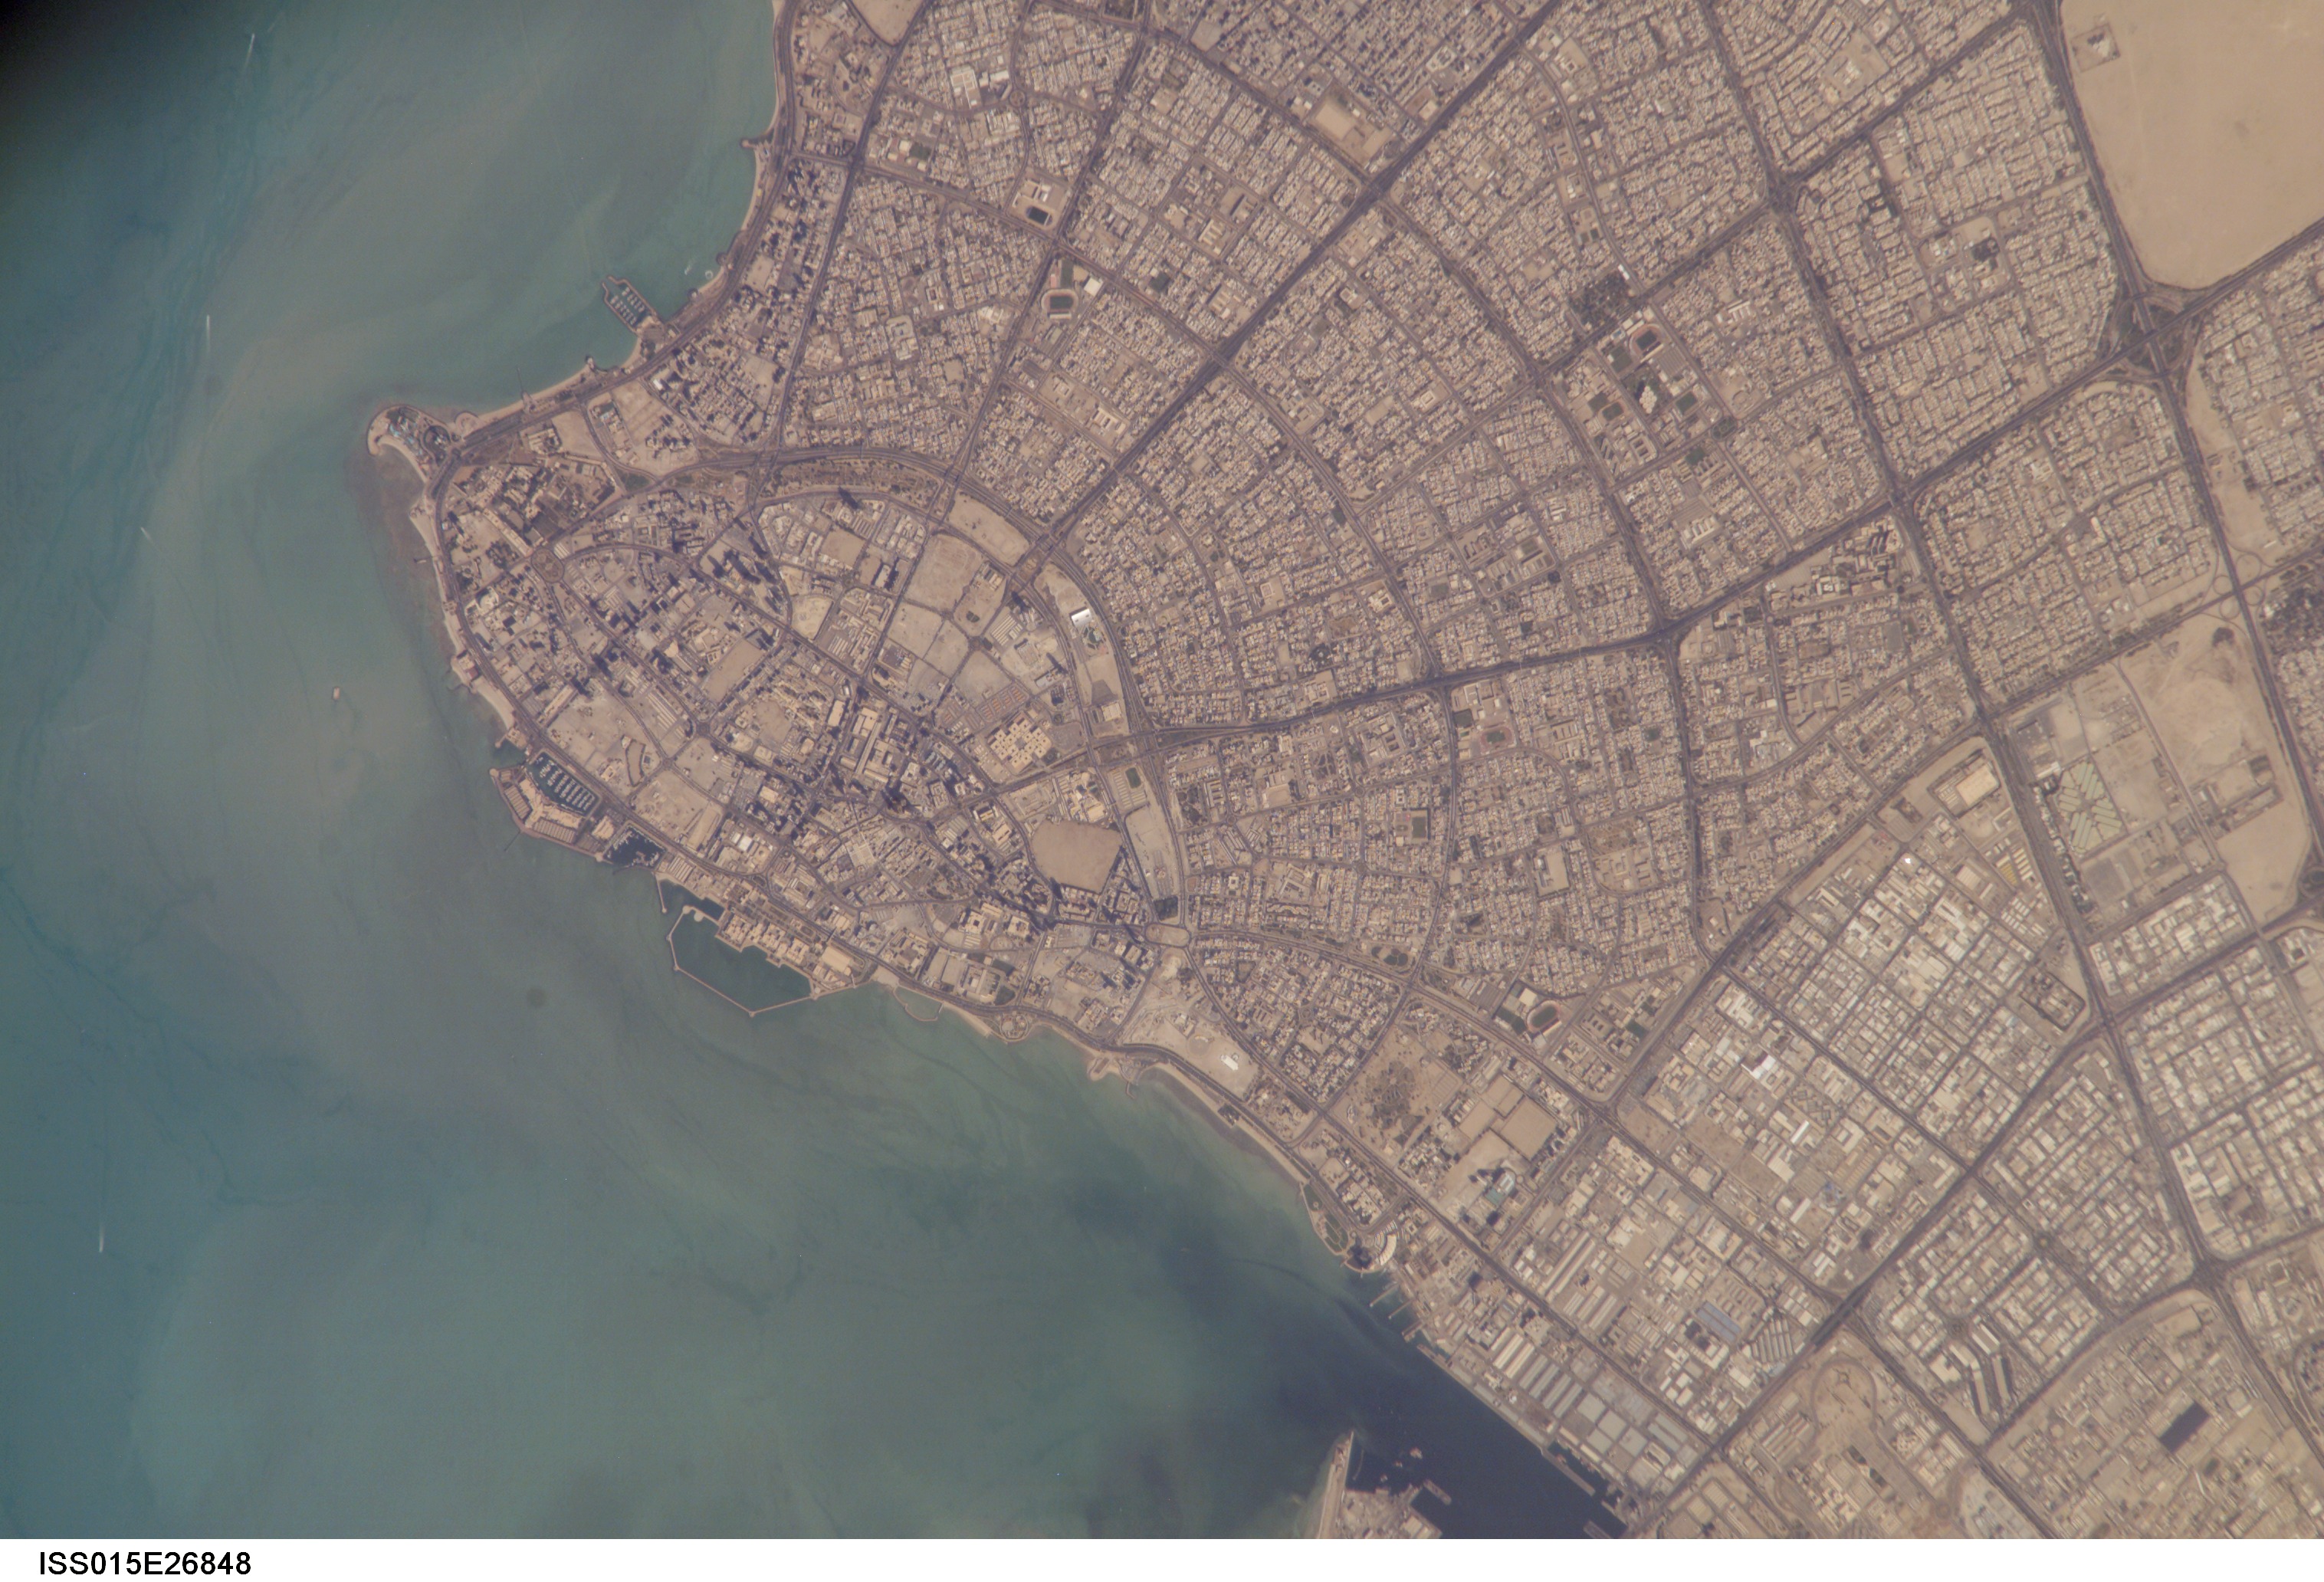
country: KUWAIT
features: KUIWAIT CITY, COAST, SED.
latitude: 29.4
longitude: 48.0
